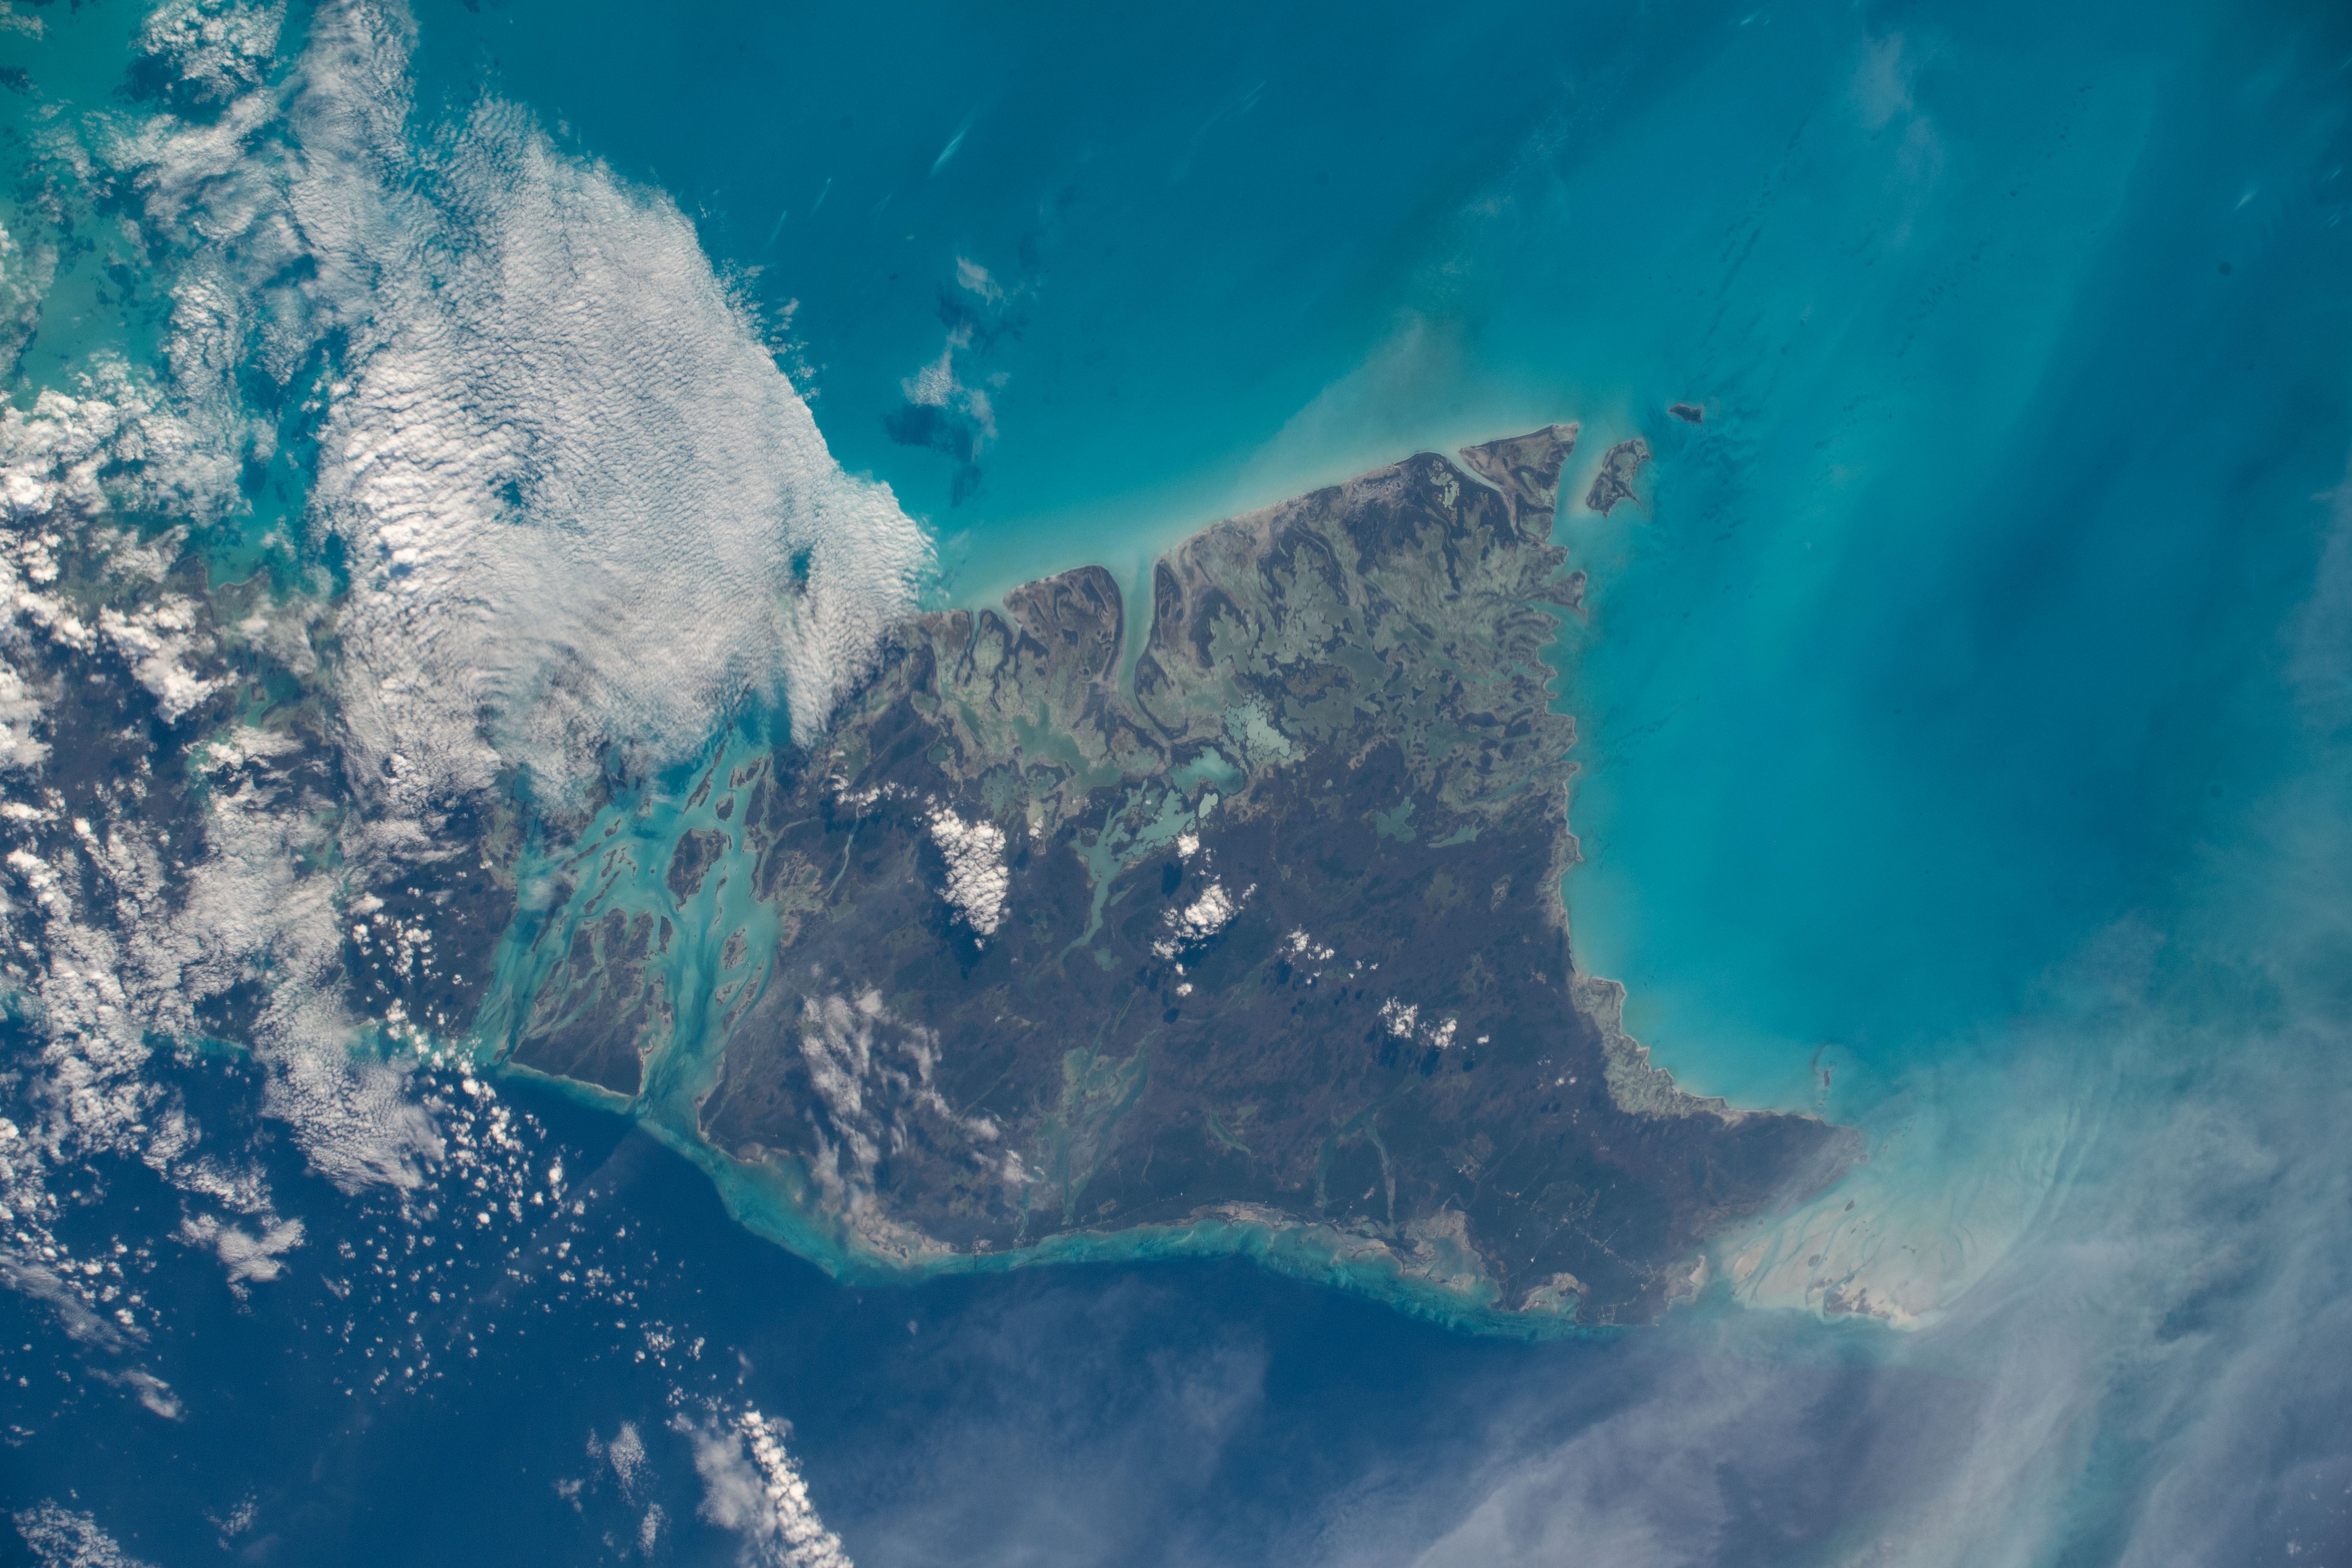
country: BAHAMAS
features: THE BAHAMAS
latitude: 24.6
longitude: -78.1
